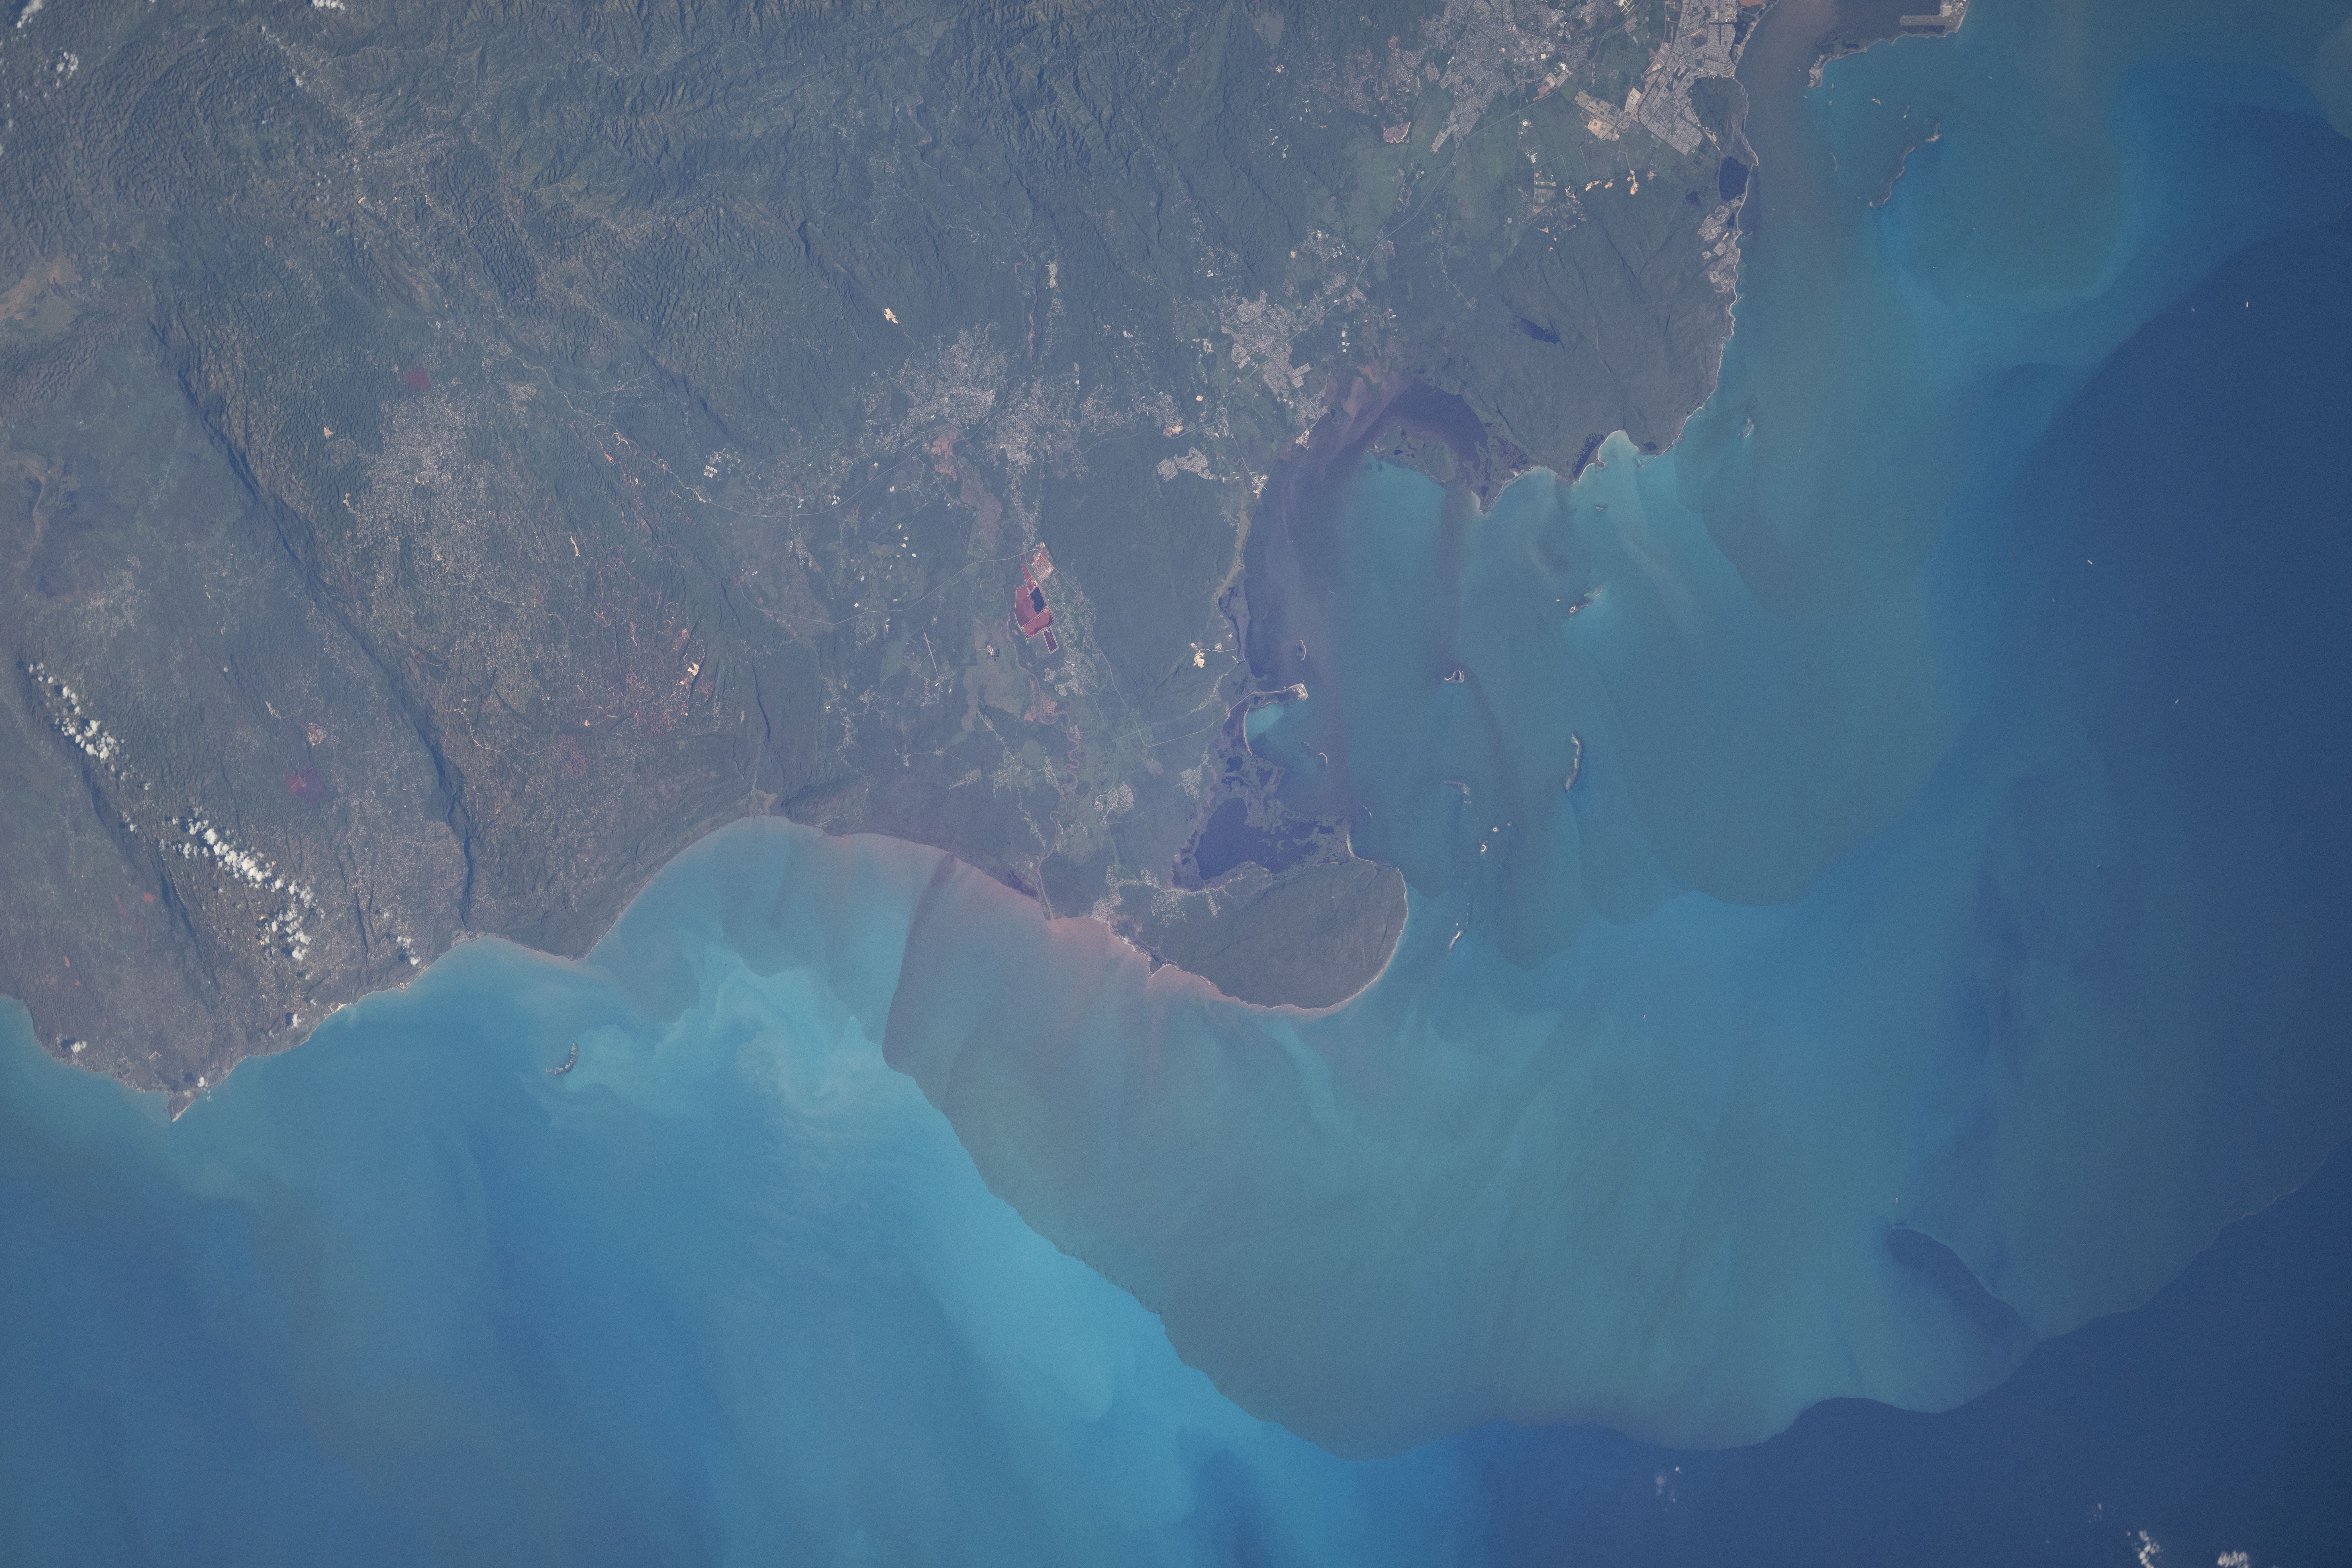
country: JAMAICA
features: CARIBBEAN SEA, HAYES, JAMAICA
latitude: 17.9
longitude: -77.2
